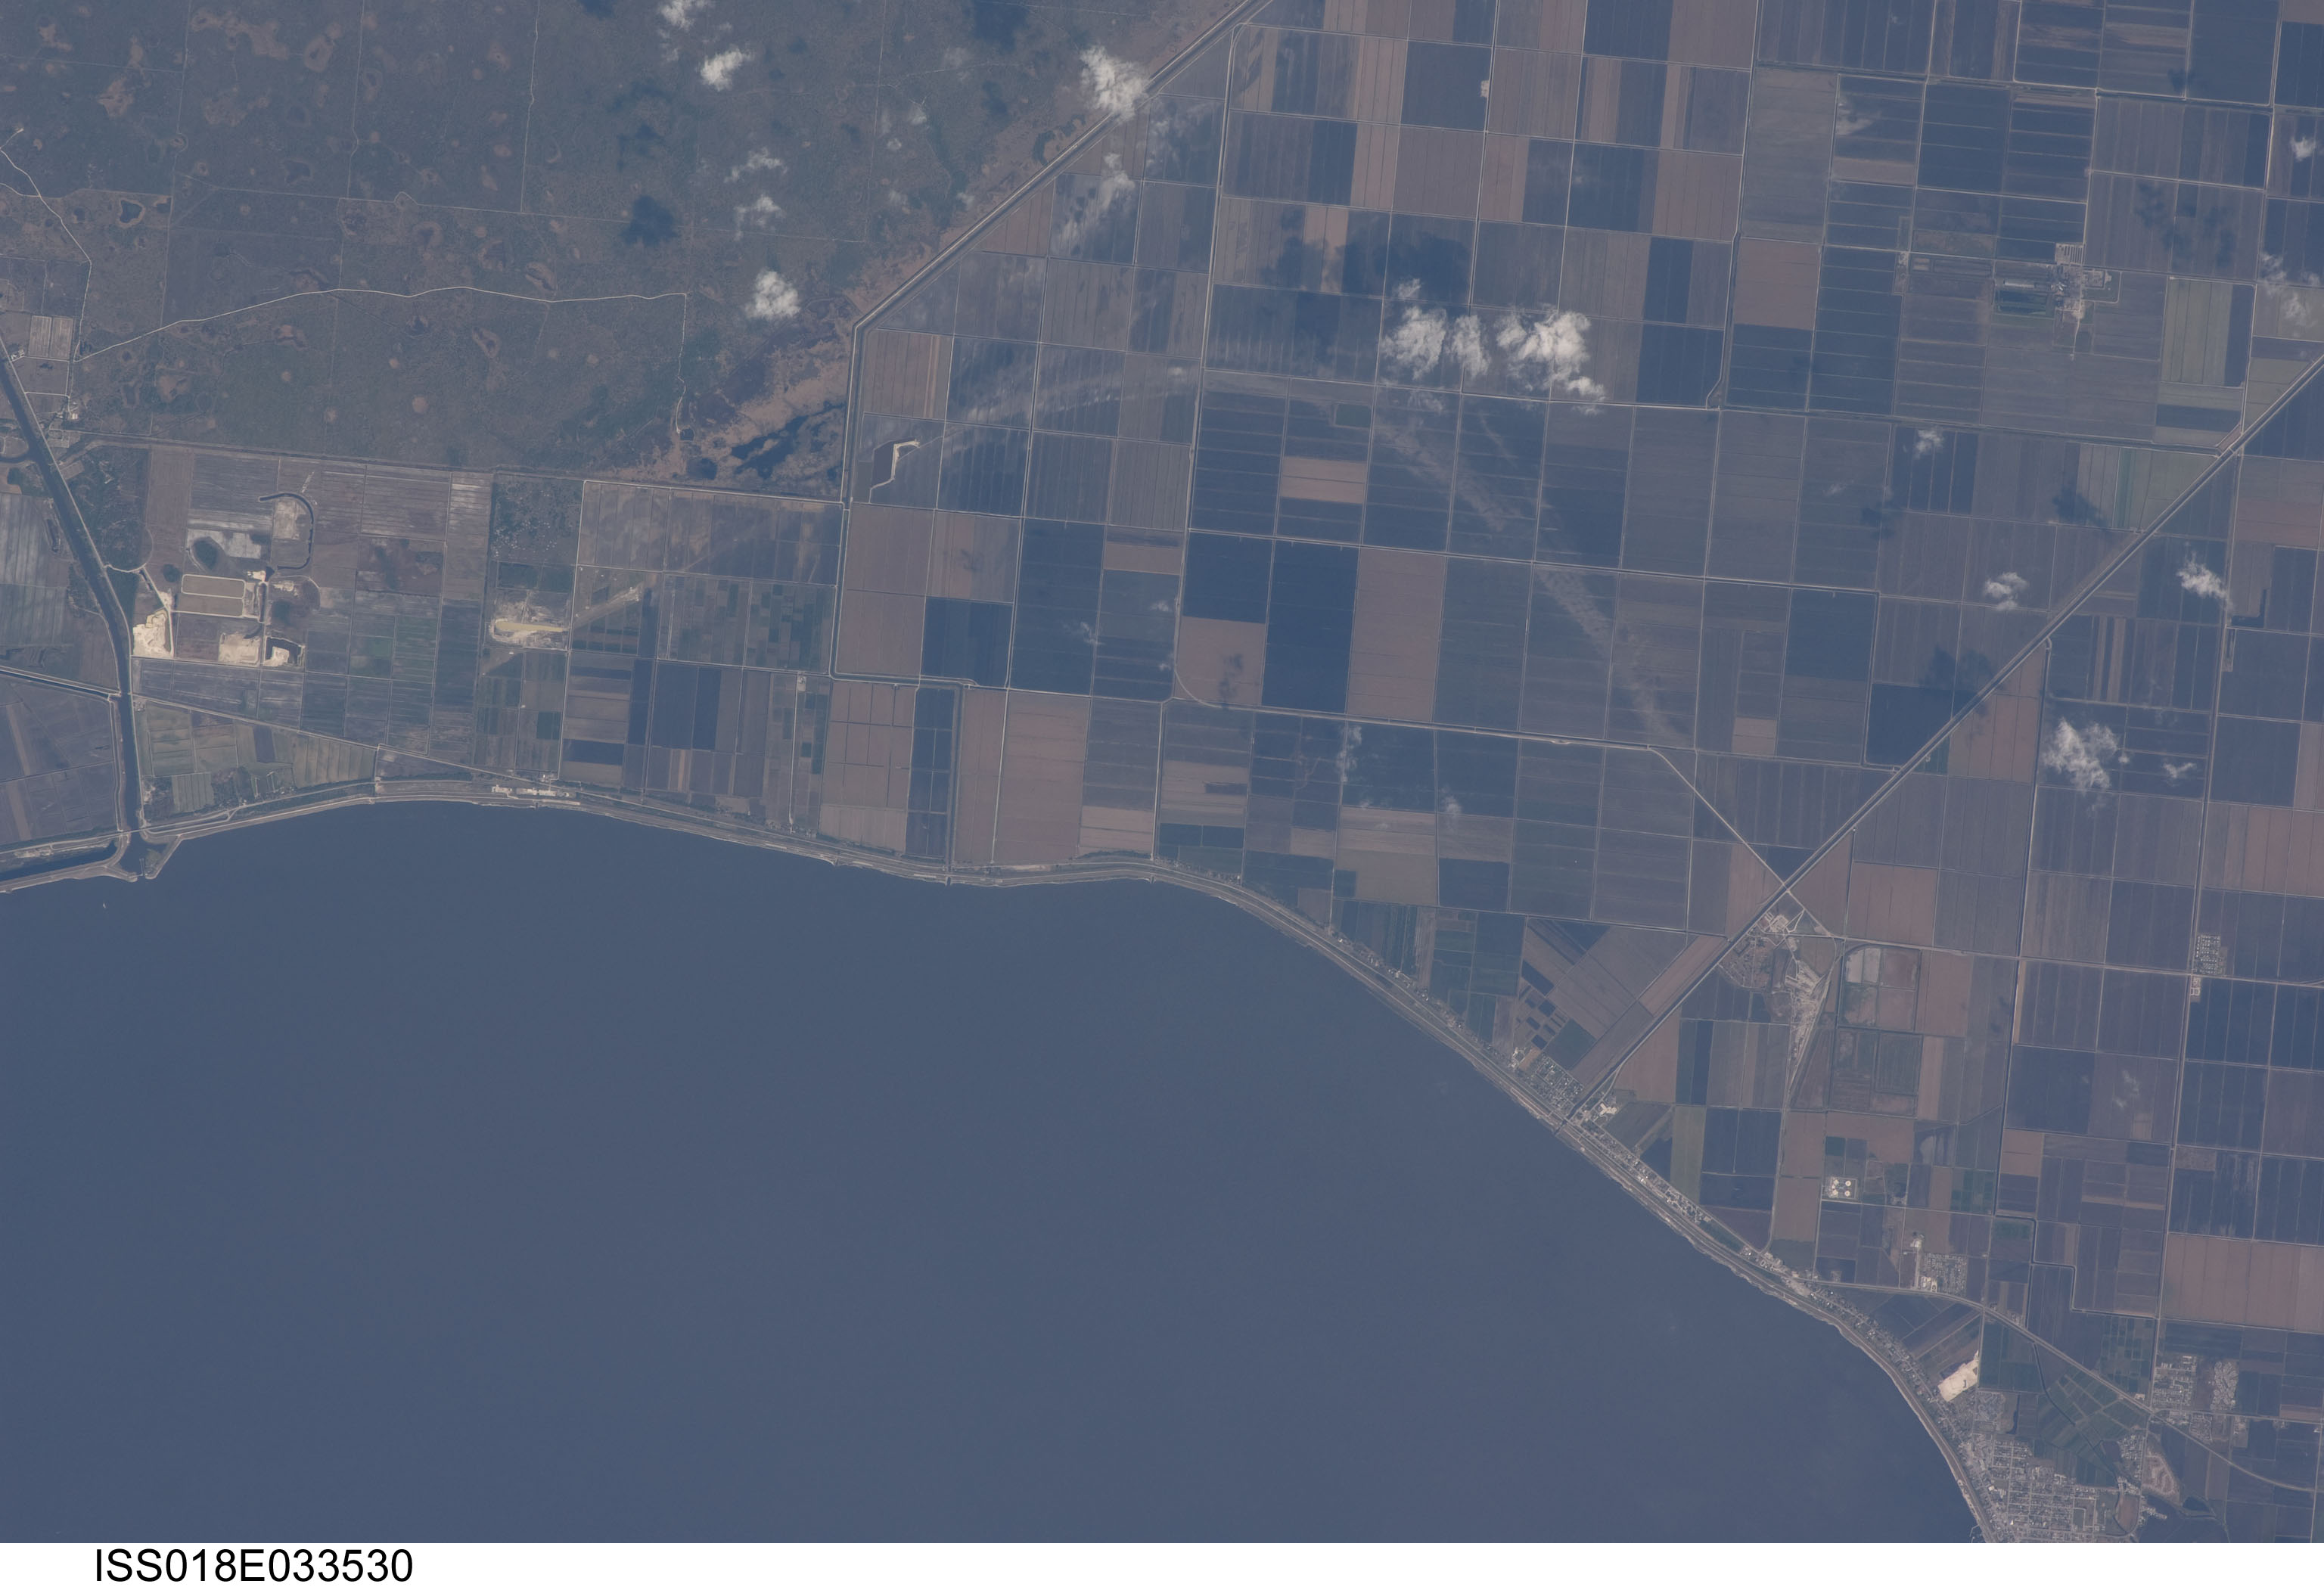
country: USA-FLORIDA
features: E. L. OKEECHOBEE, CANALS, AGR.
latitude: 26.9
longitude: -80.6
